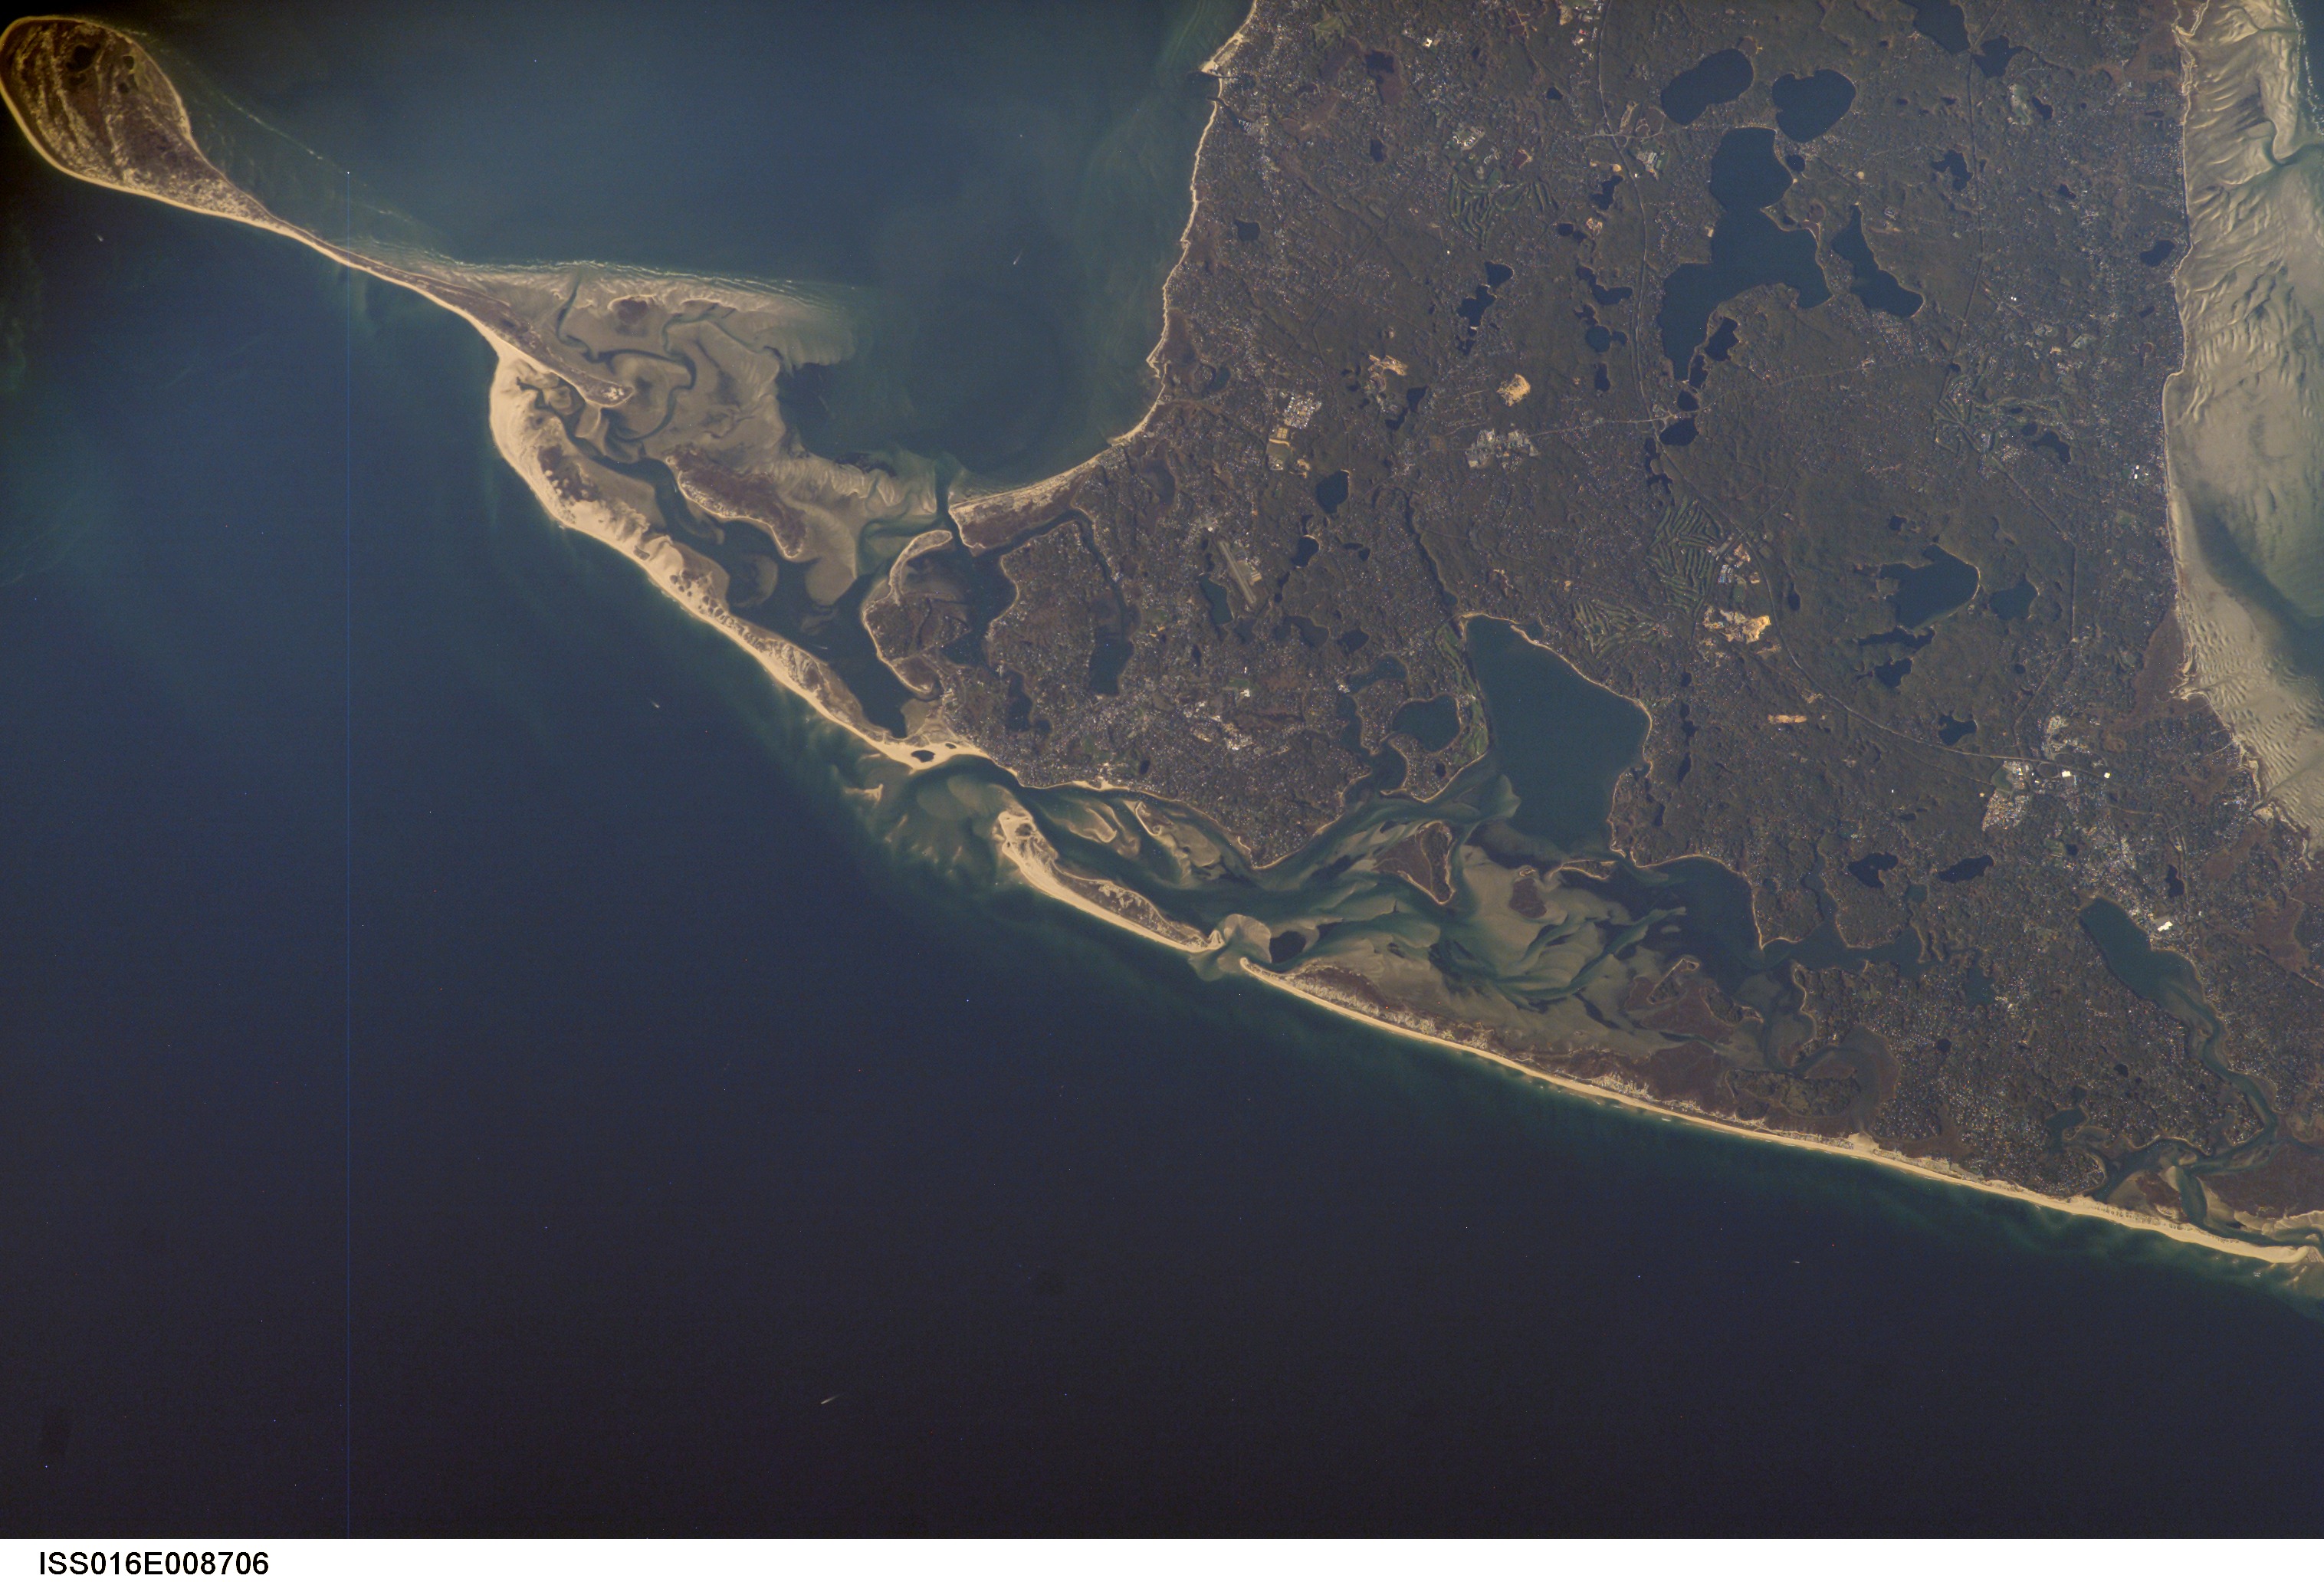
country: USA-MASSACHUSETTS
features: MONOMOY POINT, CHATHAM
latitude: 41.7
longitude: -70.0
